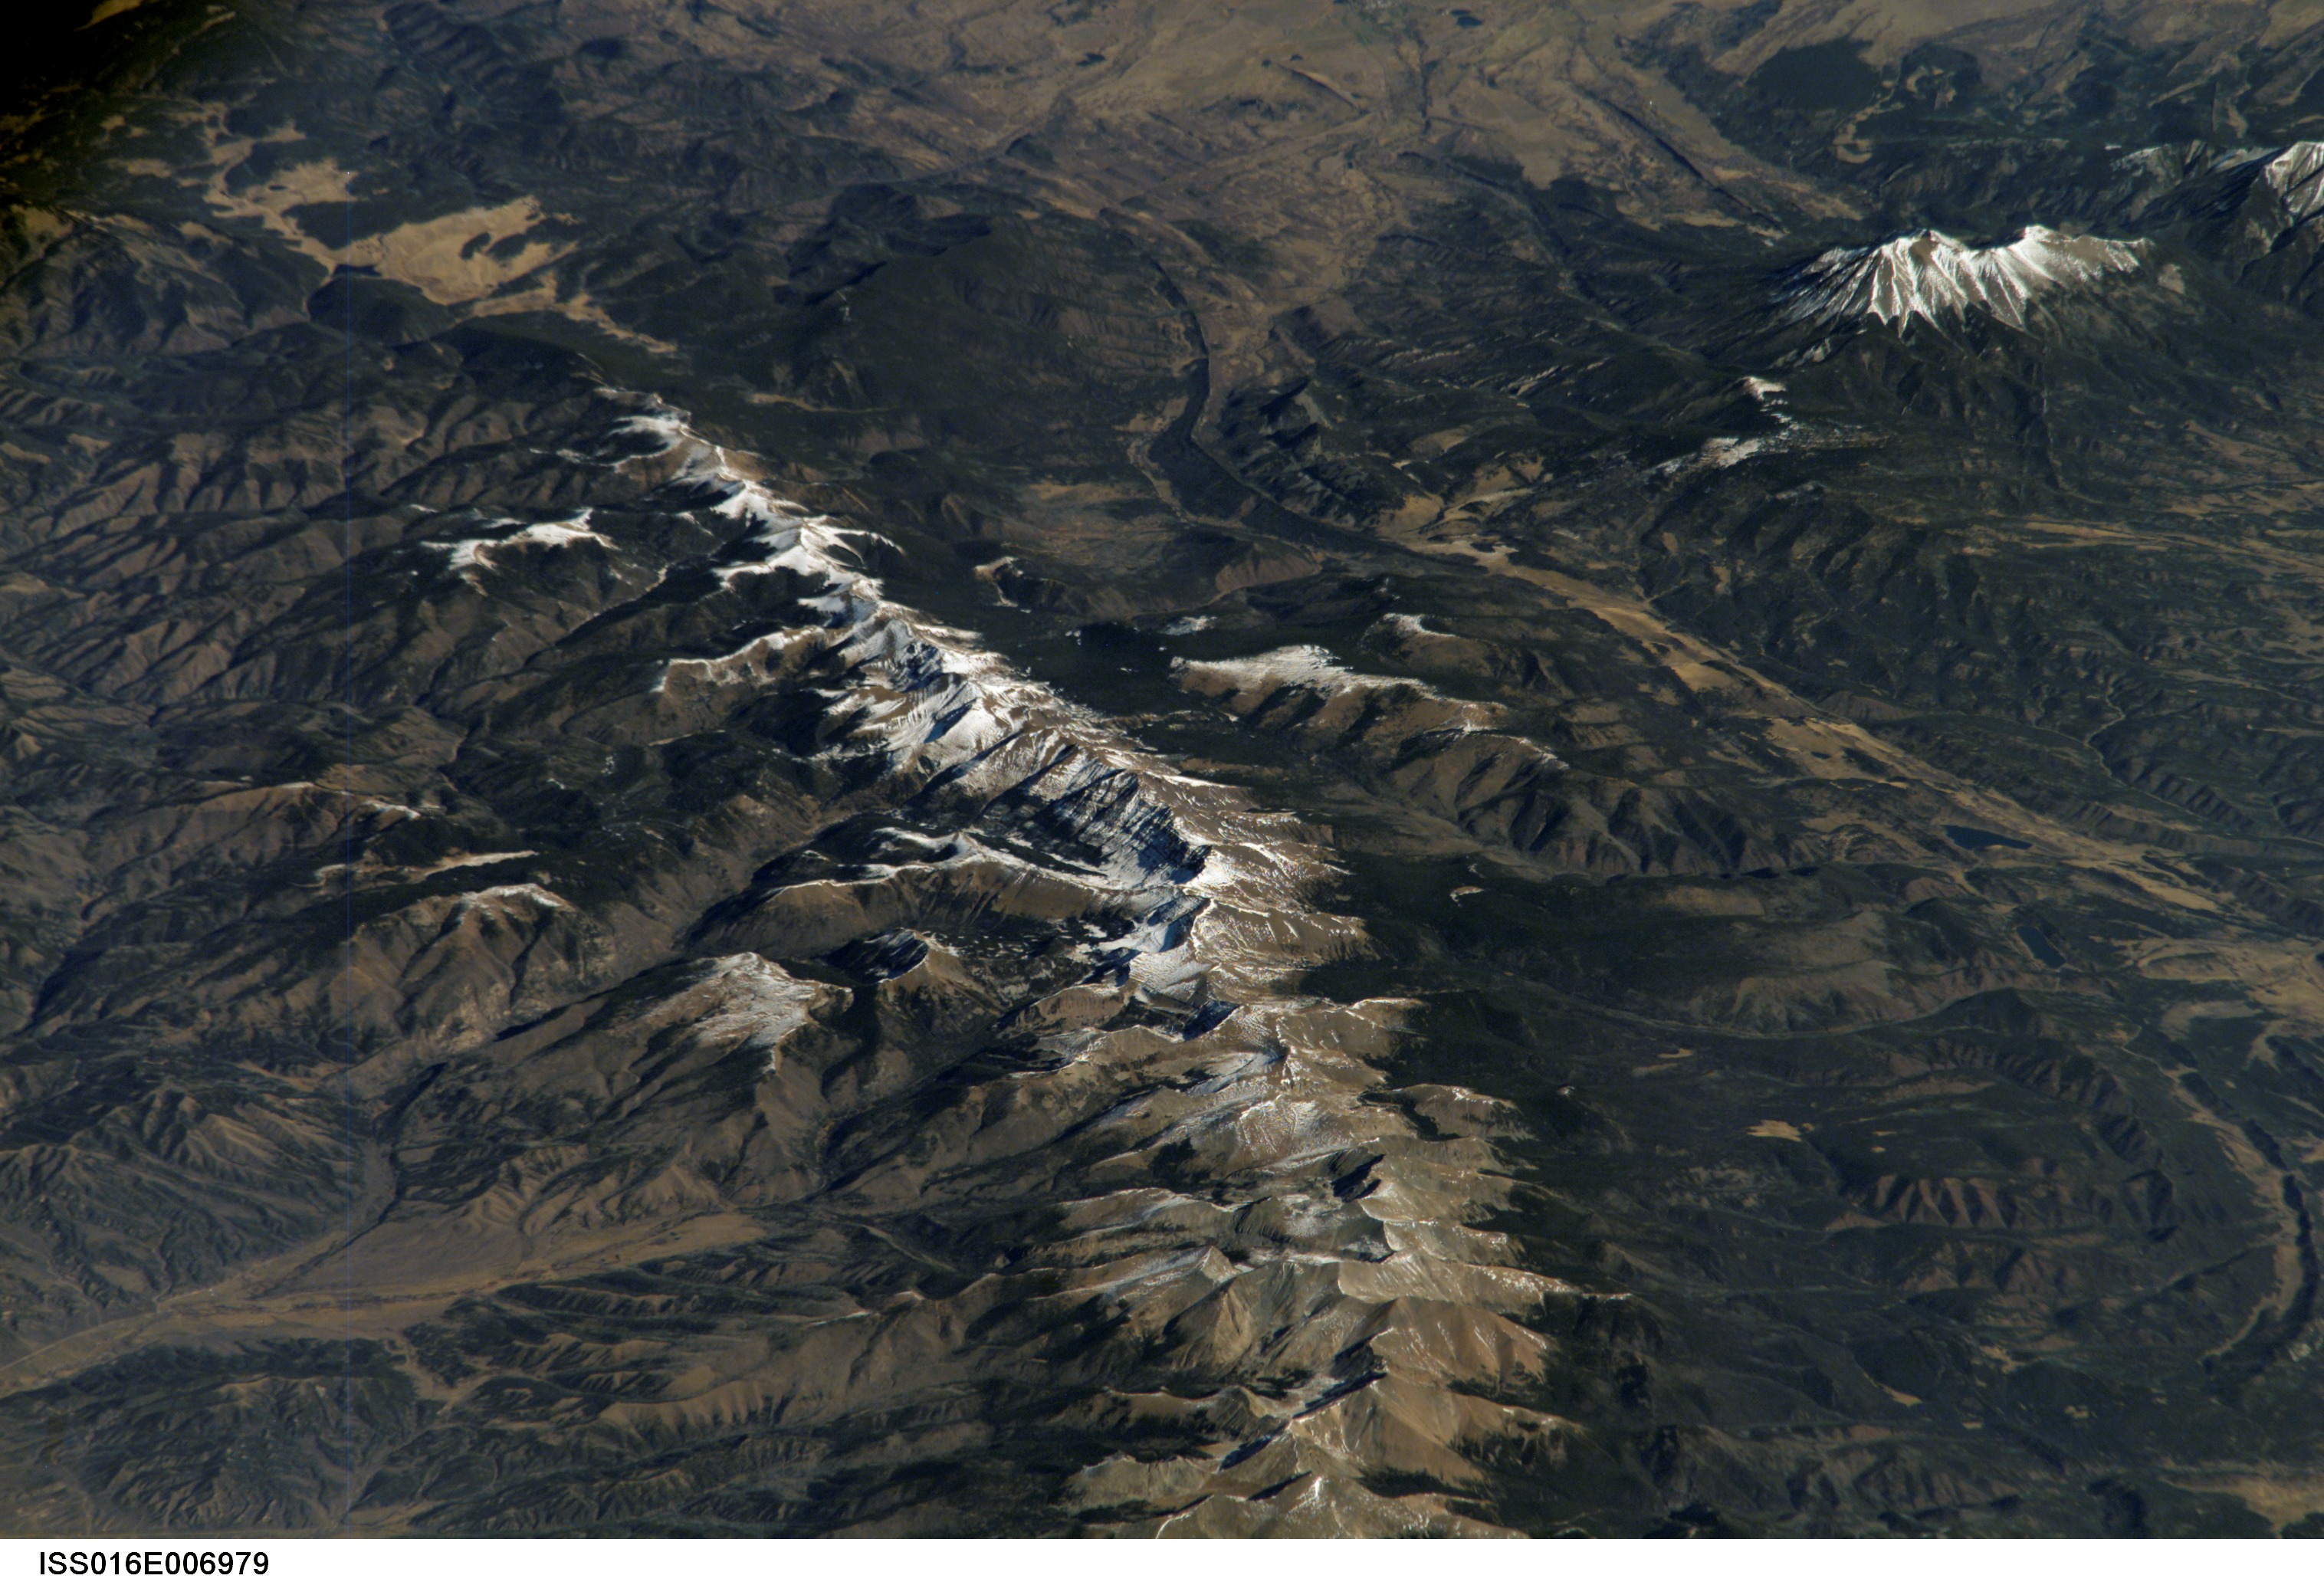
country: USA-COLORADO
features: PAN-CULEBRA RANGE, FOREST
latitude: 37.3
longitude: -105.1
